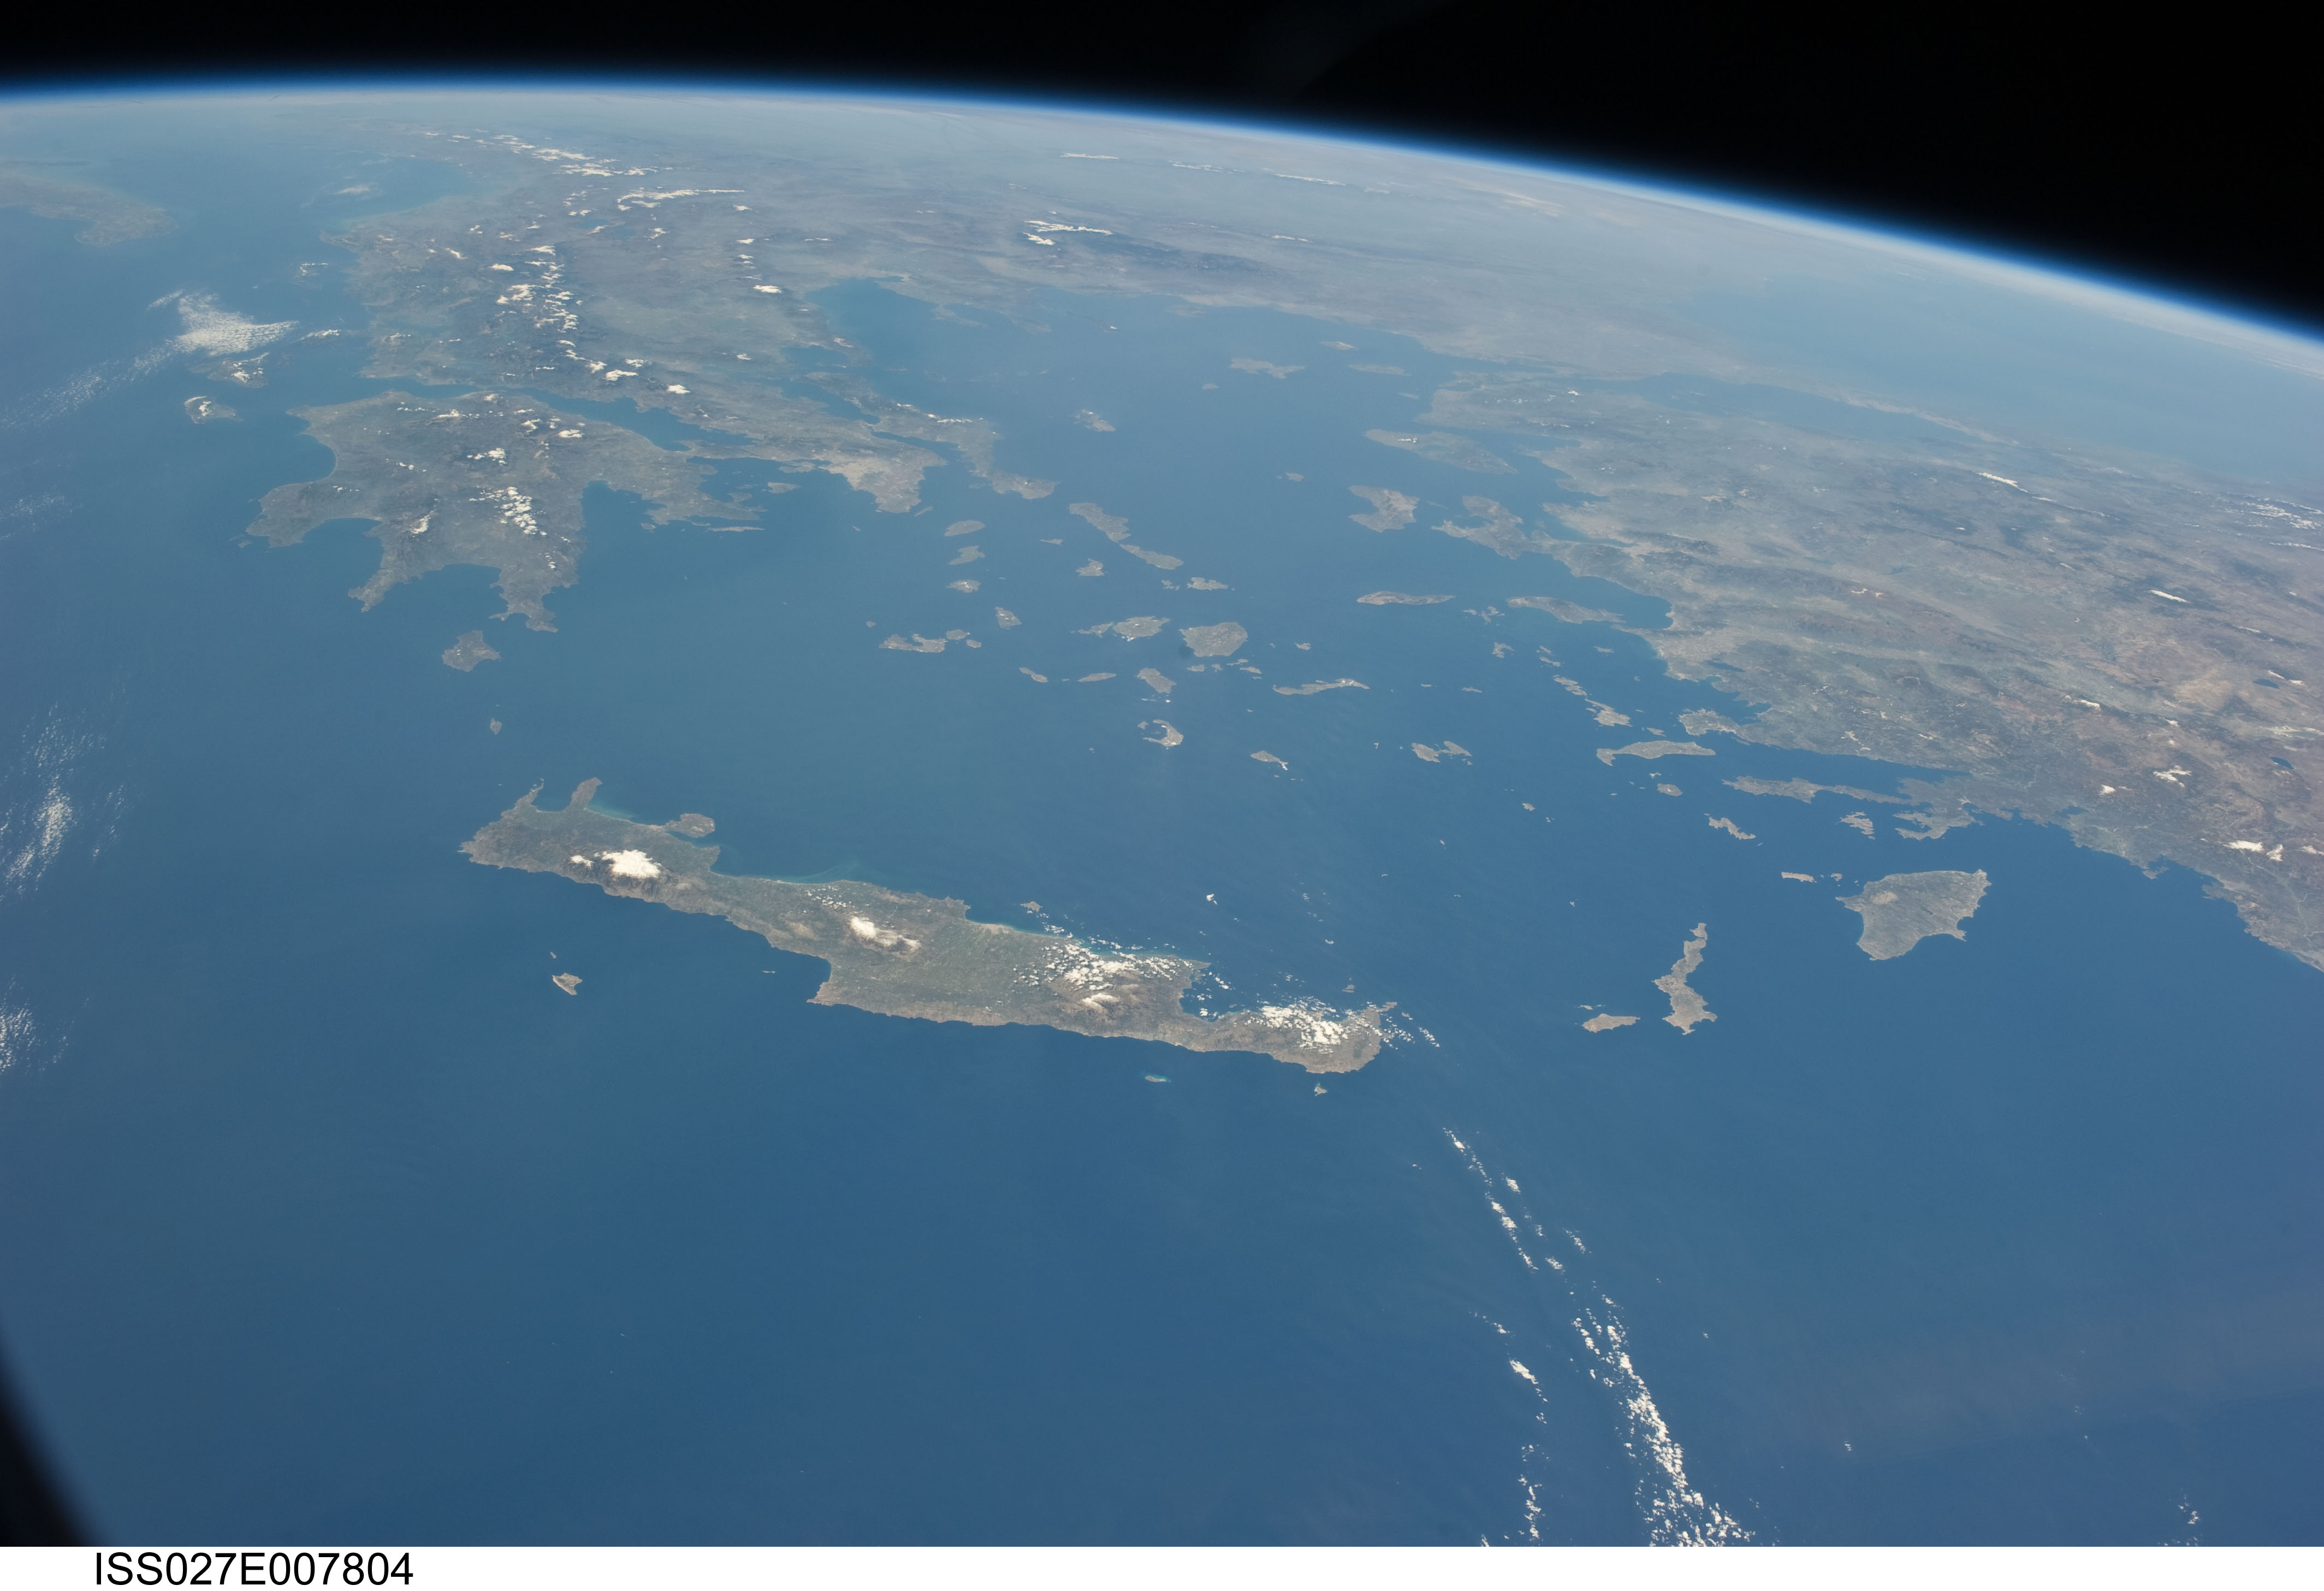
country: CRETE
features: PELLOPONESUS,GREESE,HERAKLION,AEGEAN SEA,COAST OF TURKEY,W. TURKEY,CRETE,PELOPONNESE PENINSULA,CHANIA,GREECE,SARONIKOS GULF
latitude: 35.6
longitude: 25.6
